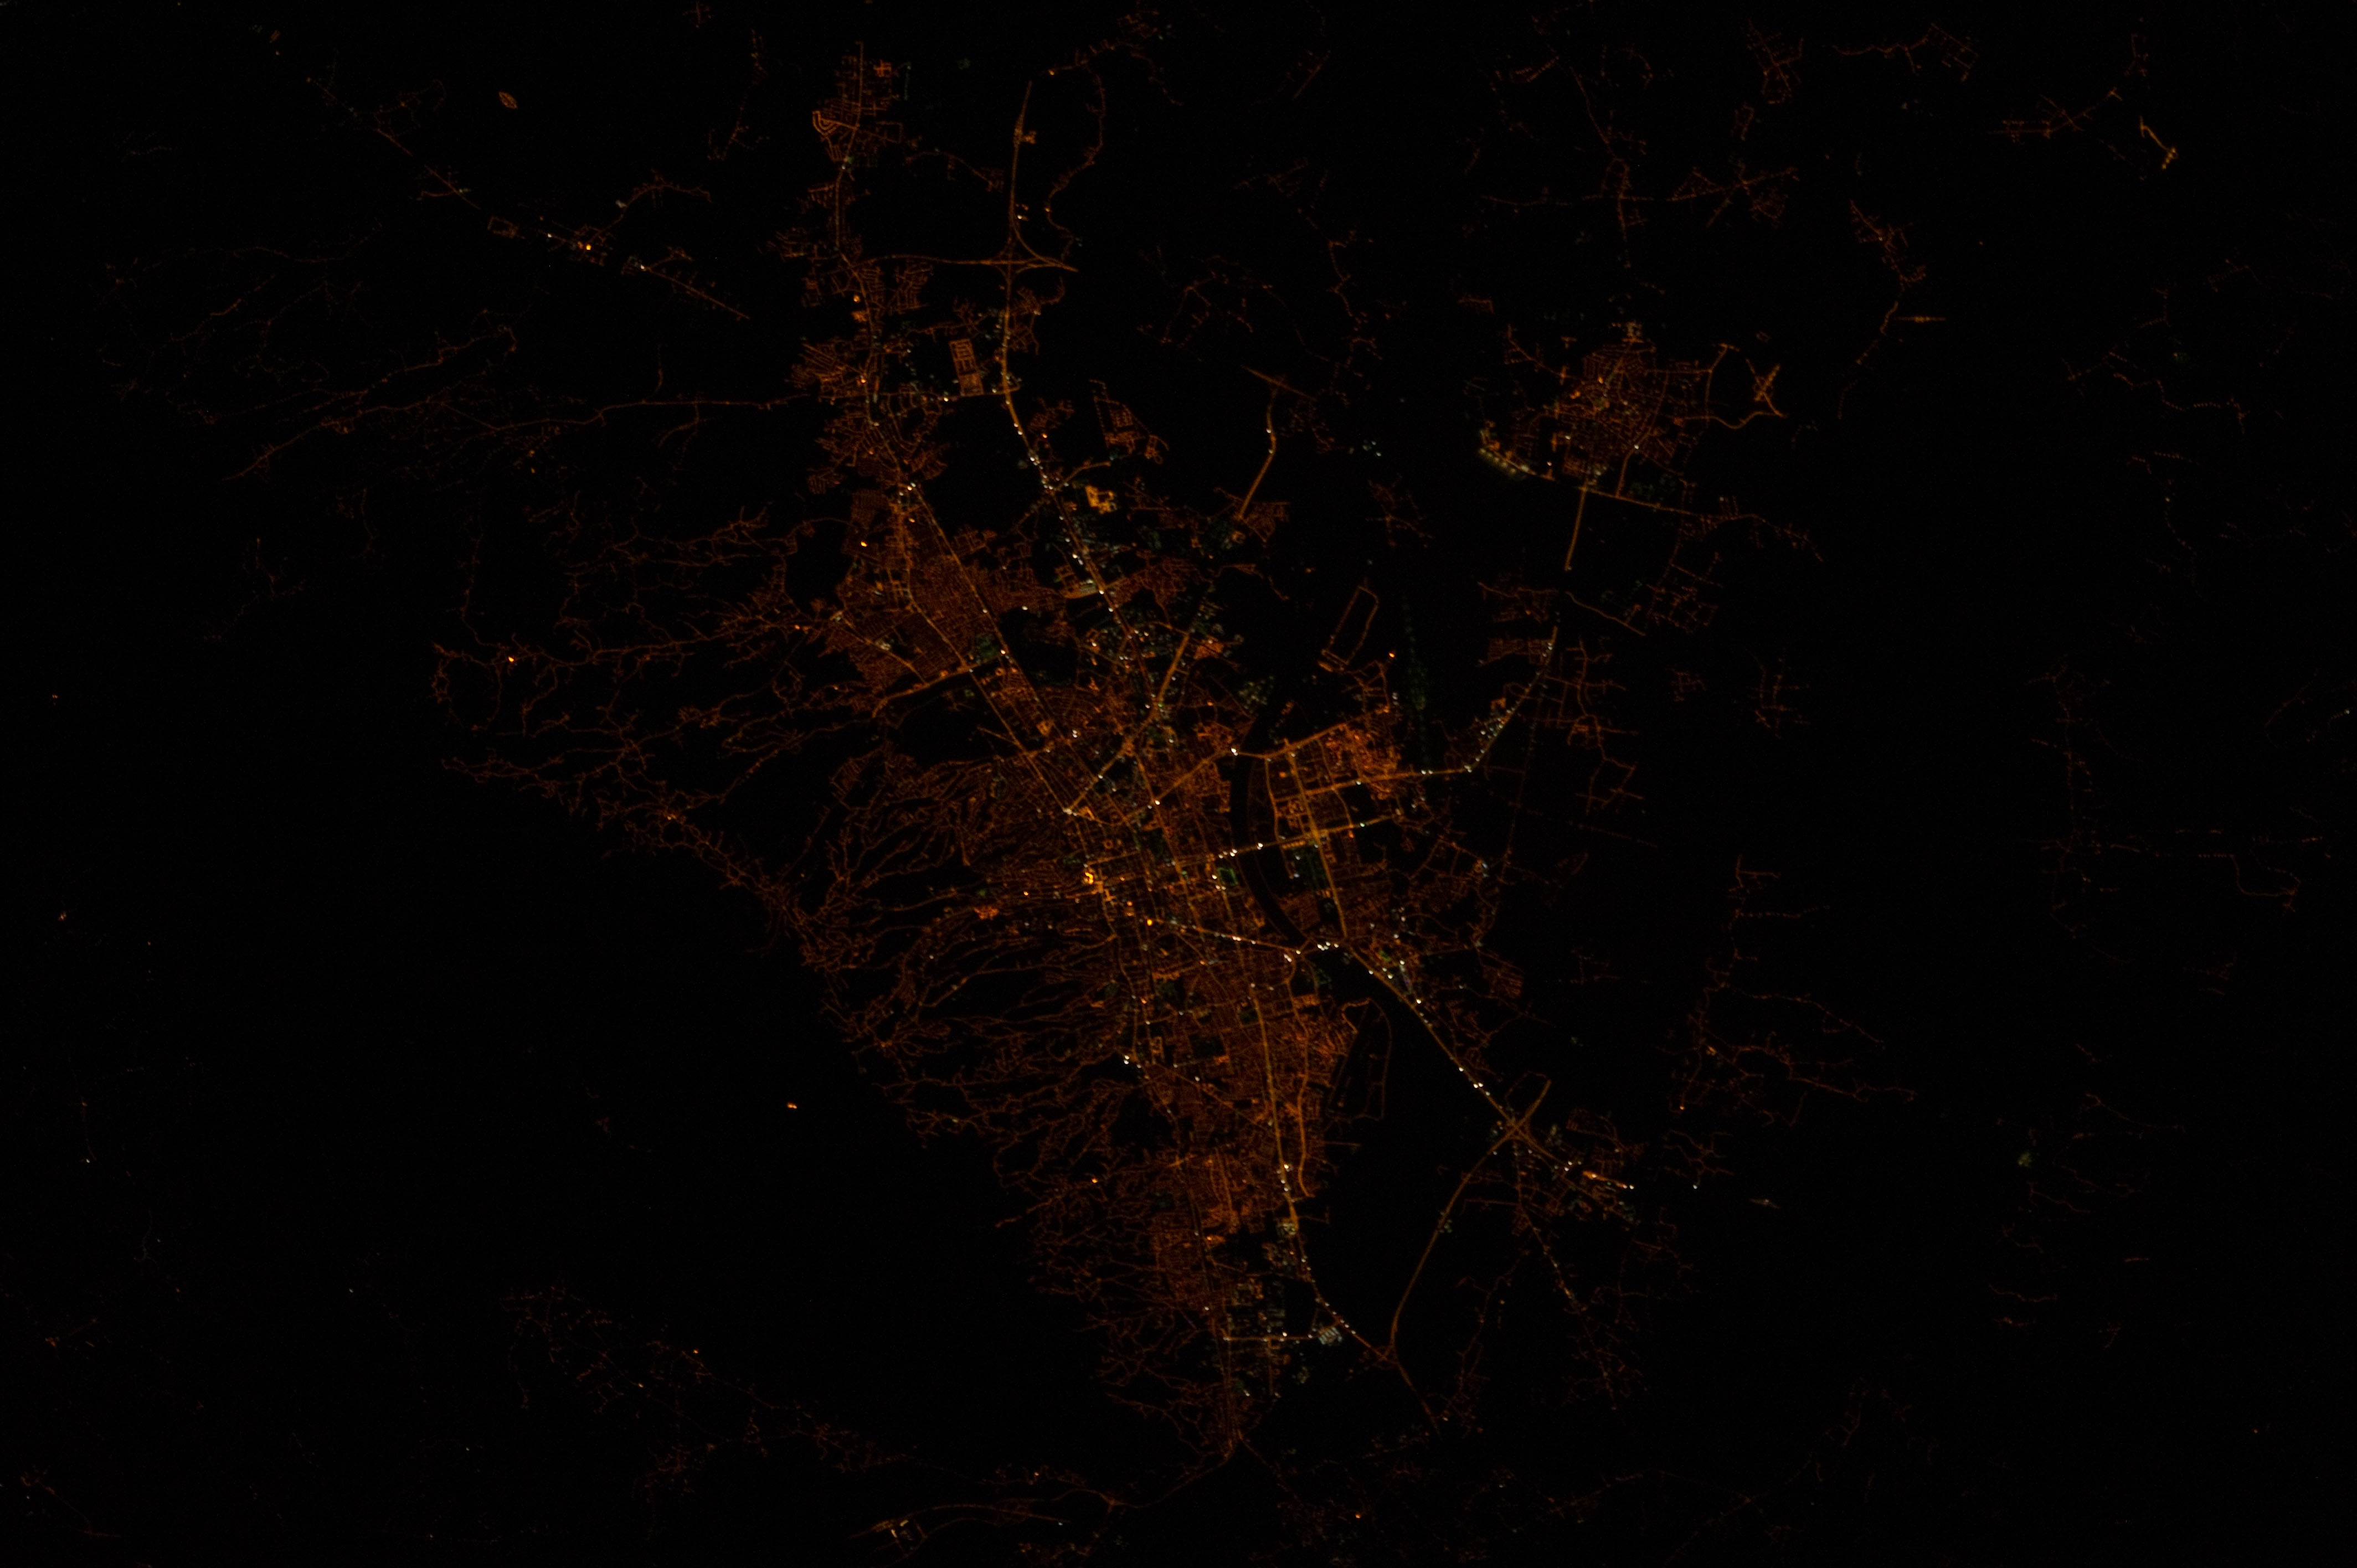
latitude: 45.8
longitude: 16.0
